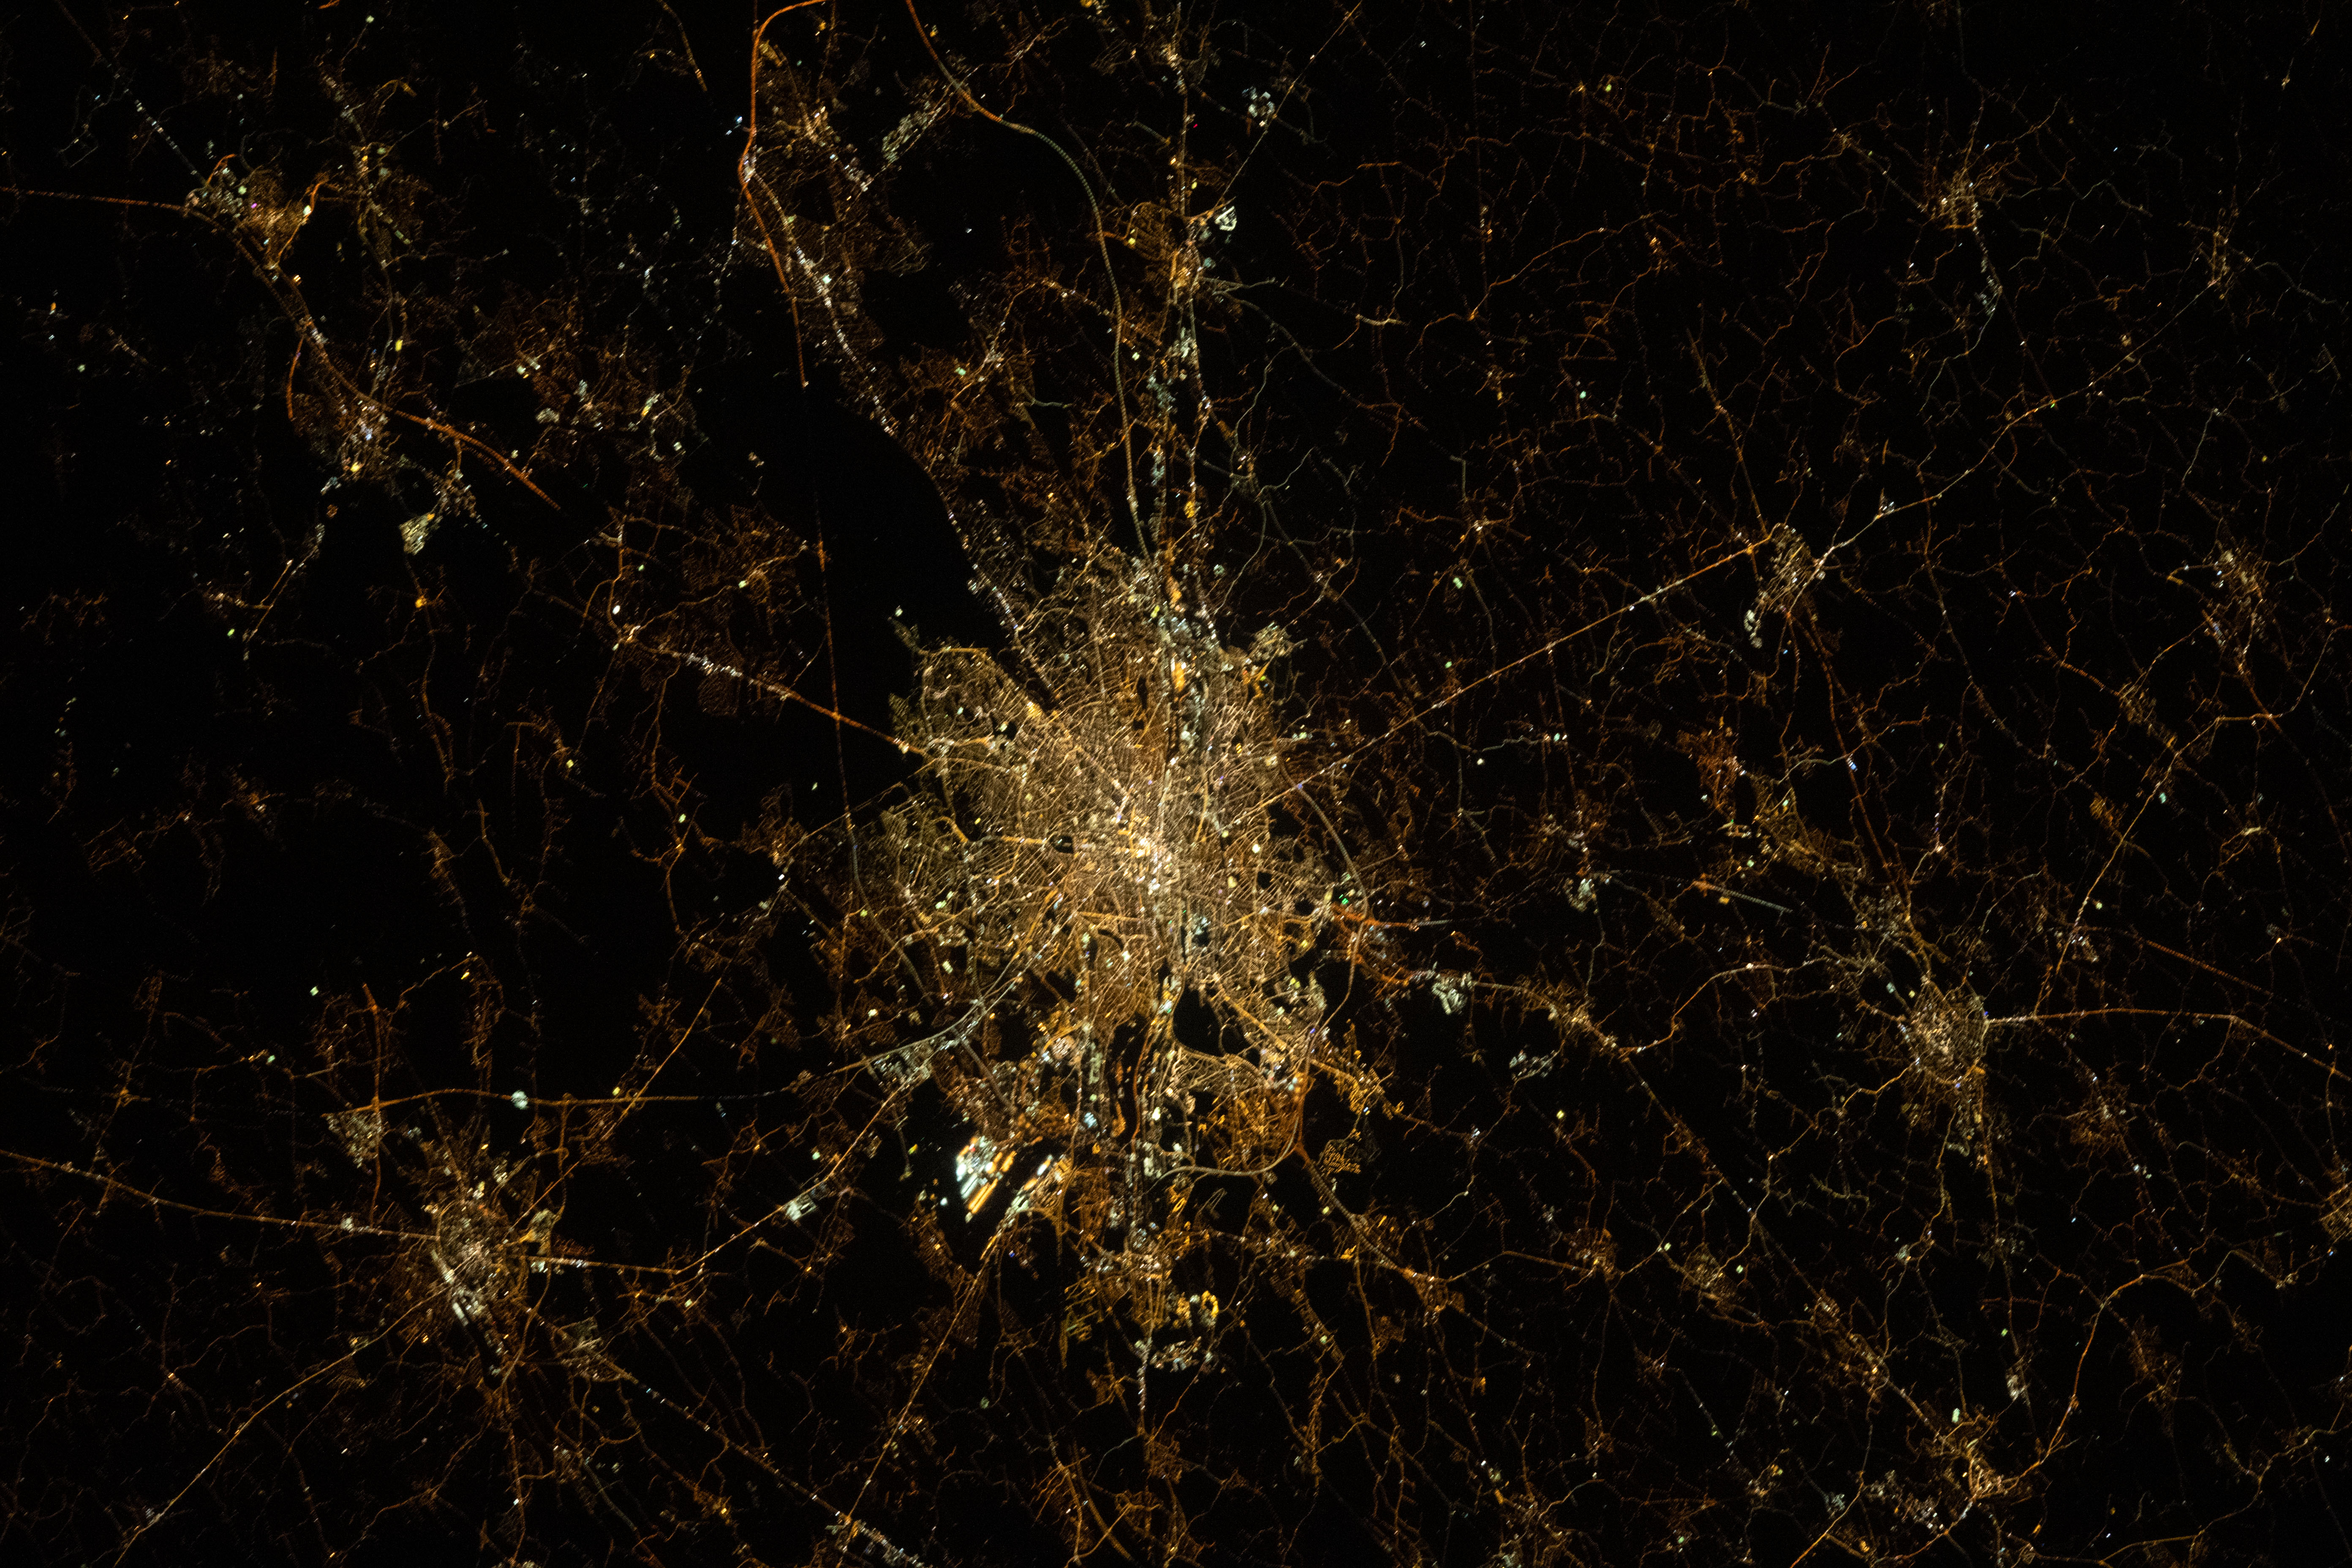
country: BELGIUM
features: BRUSSELS, CITY LIGHTS, LEUVEN
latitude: 50.9
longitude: 4.3
